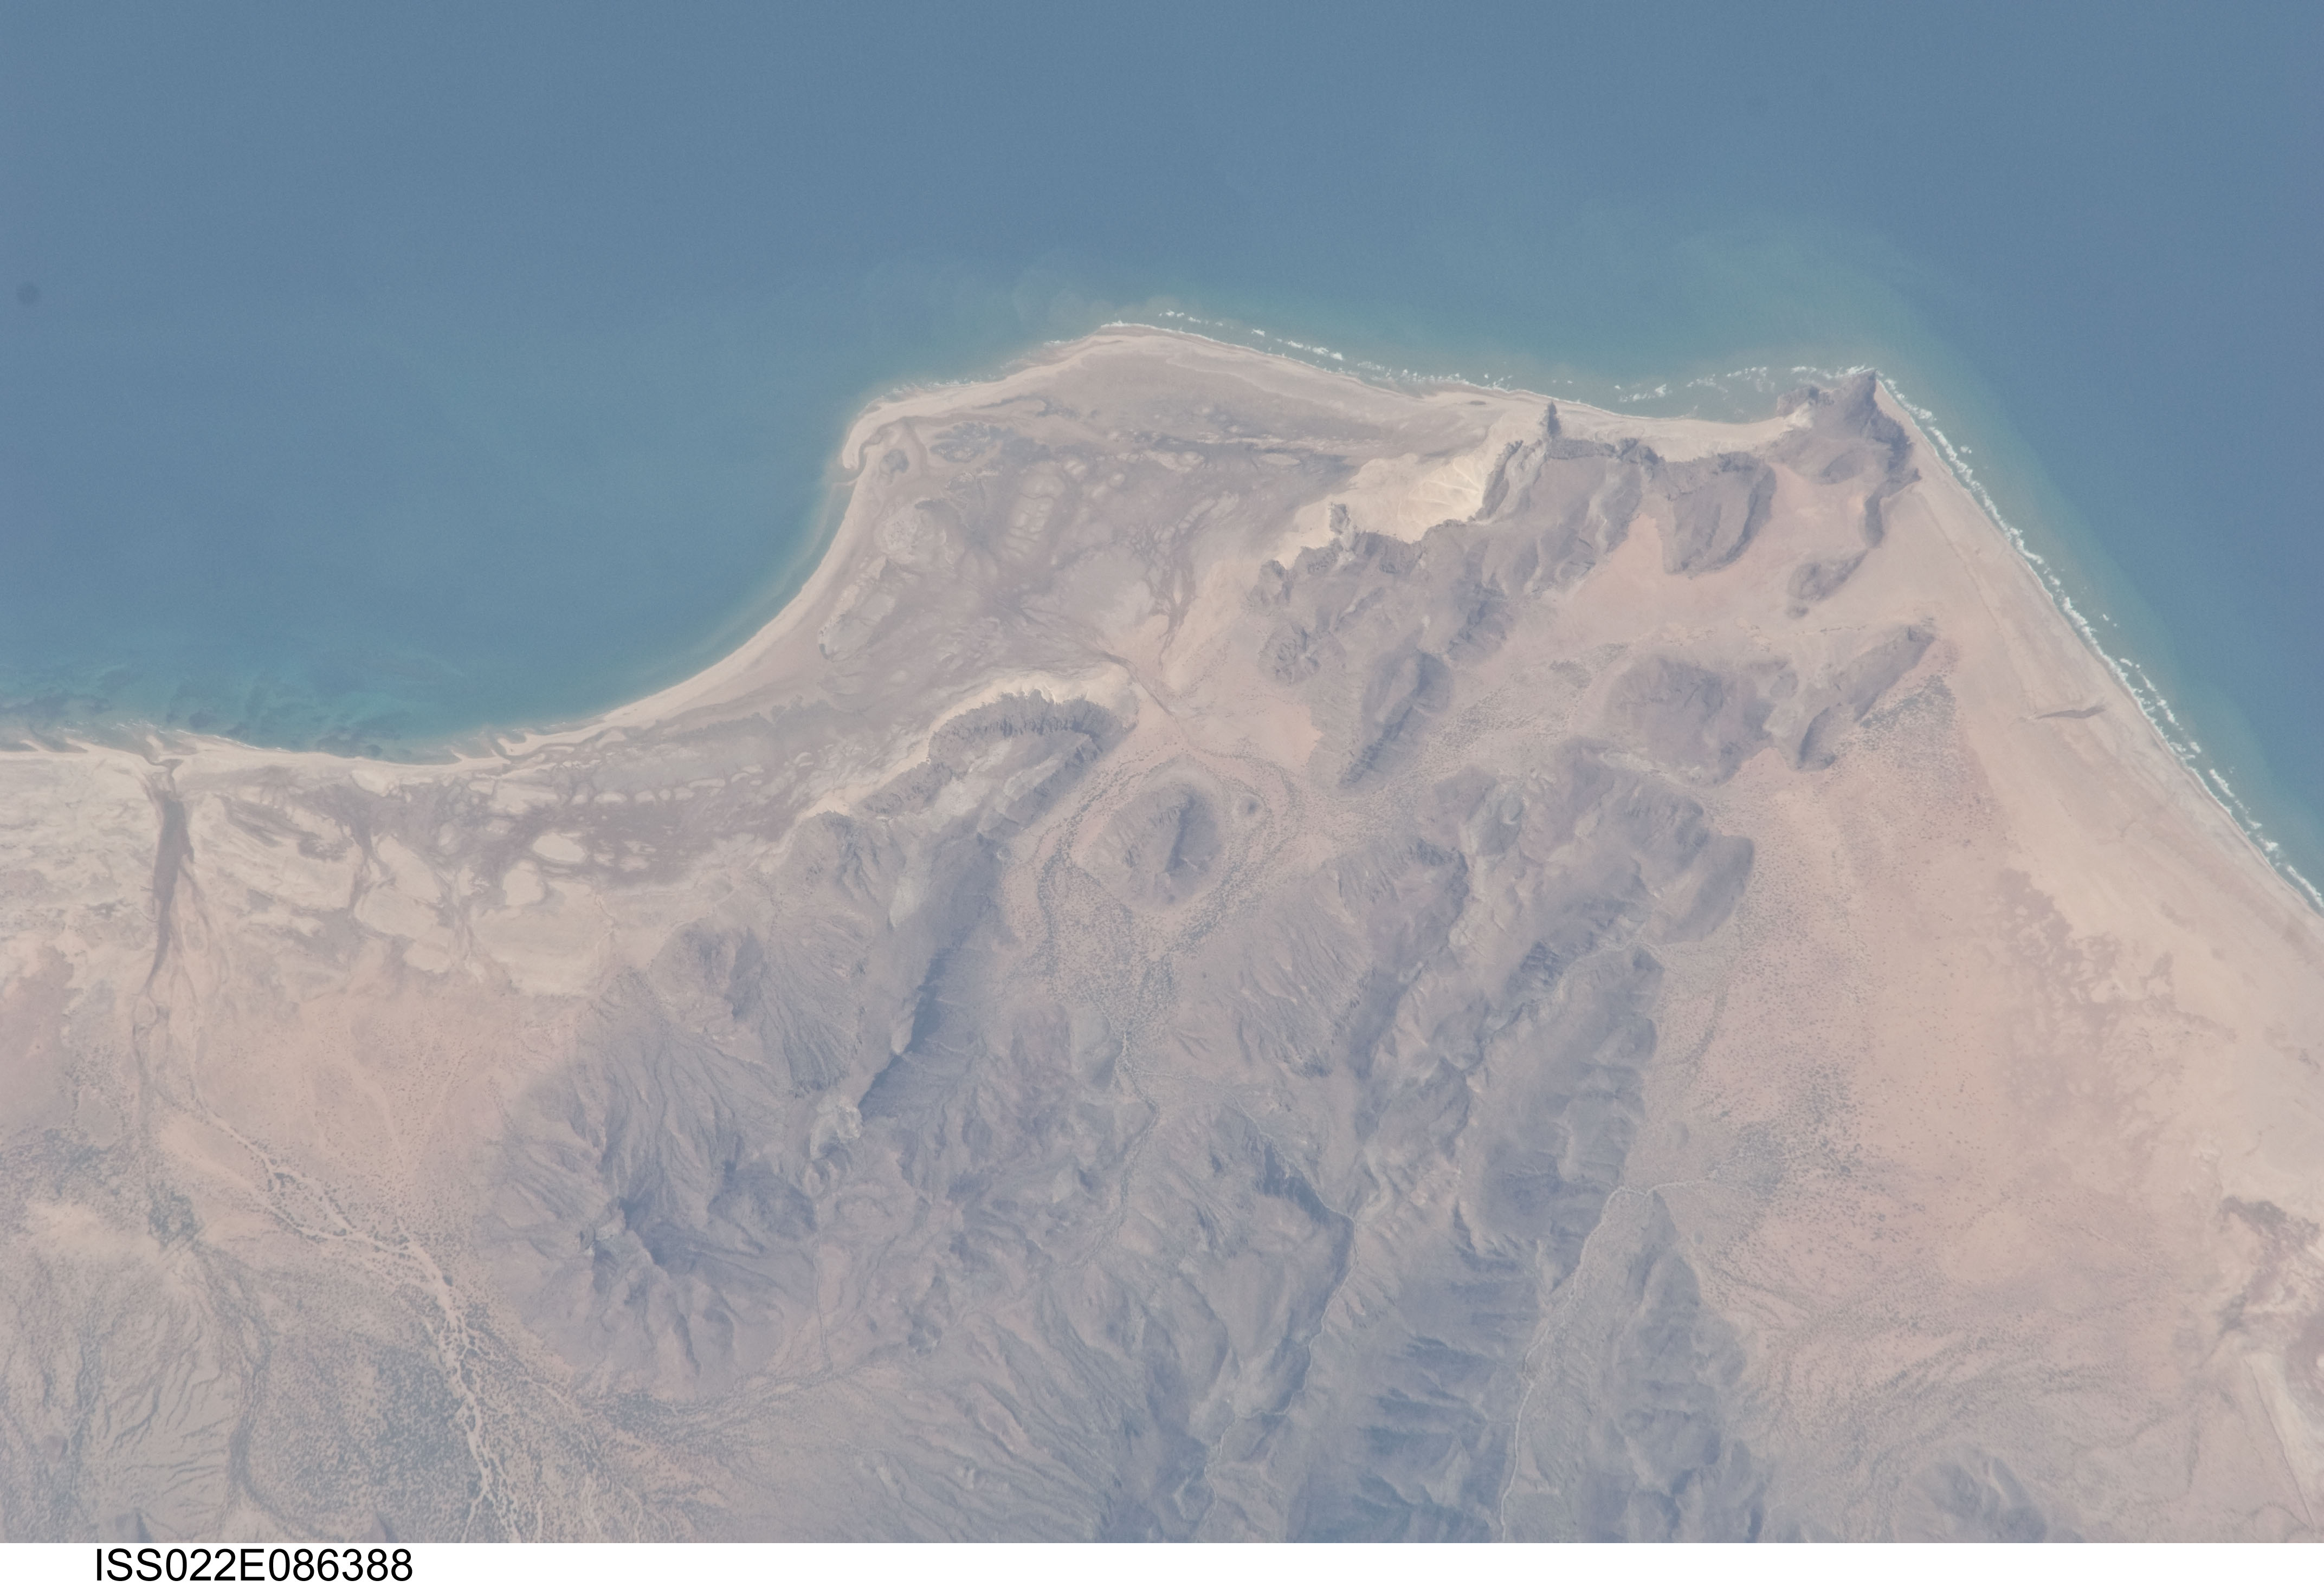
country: SOMALIA
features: C. KHANSIIR, COASTLINE, MTS.
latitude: 10.8
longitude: 45.8
